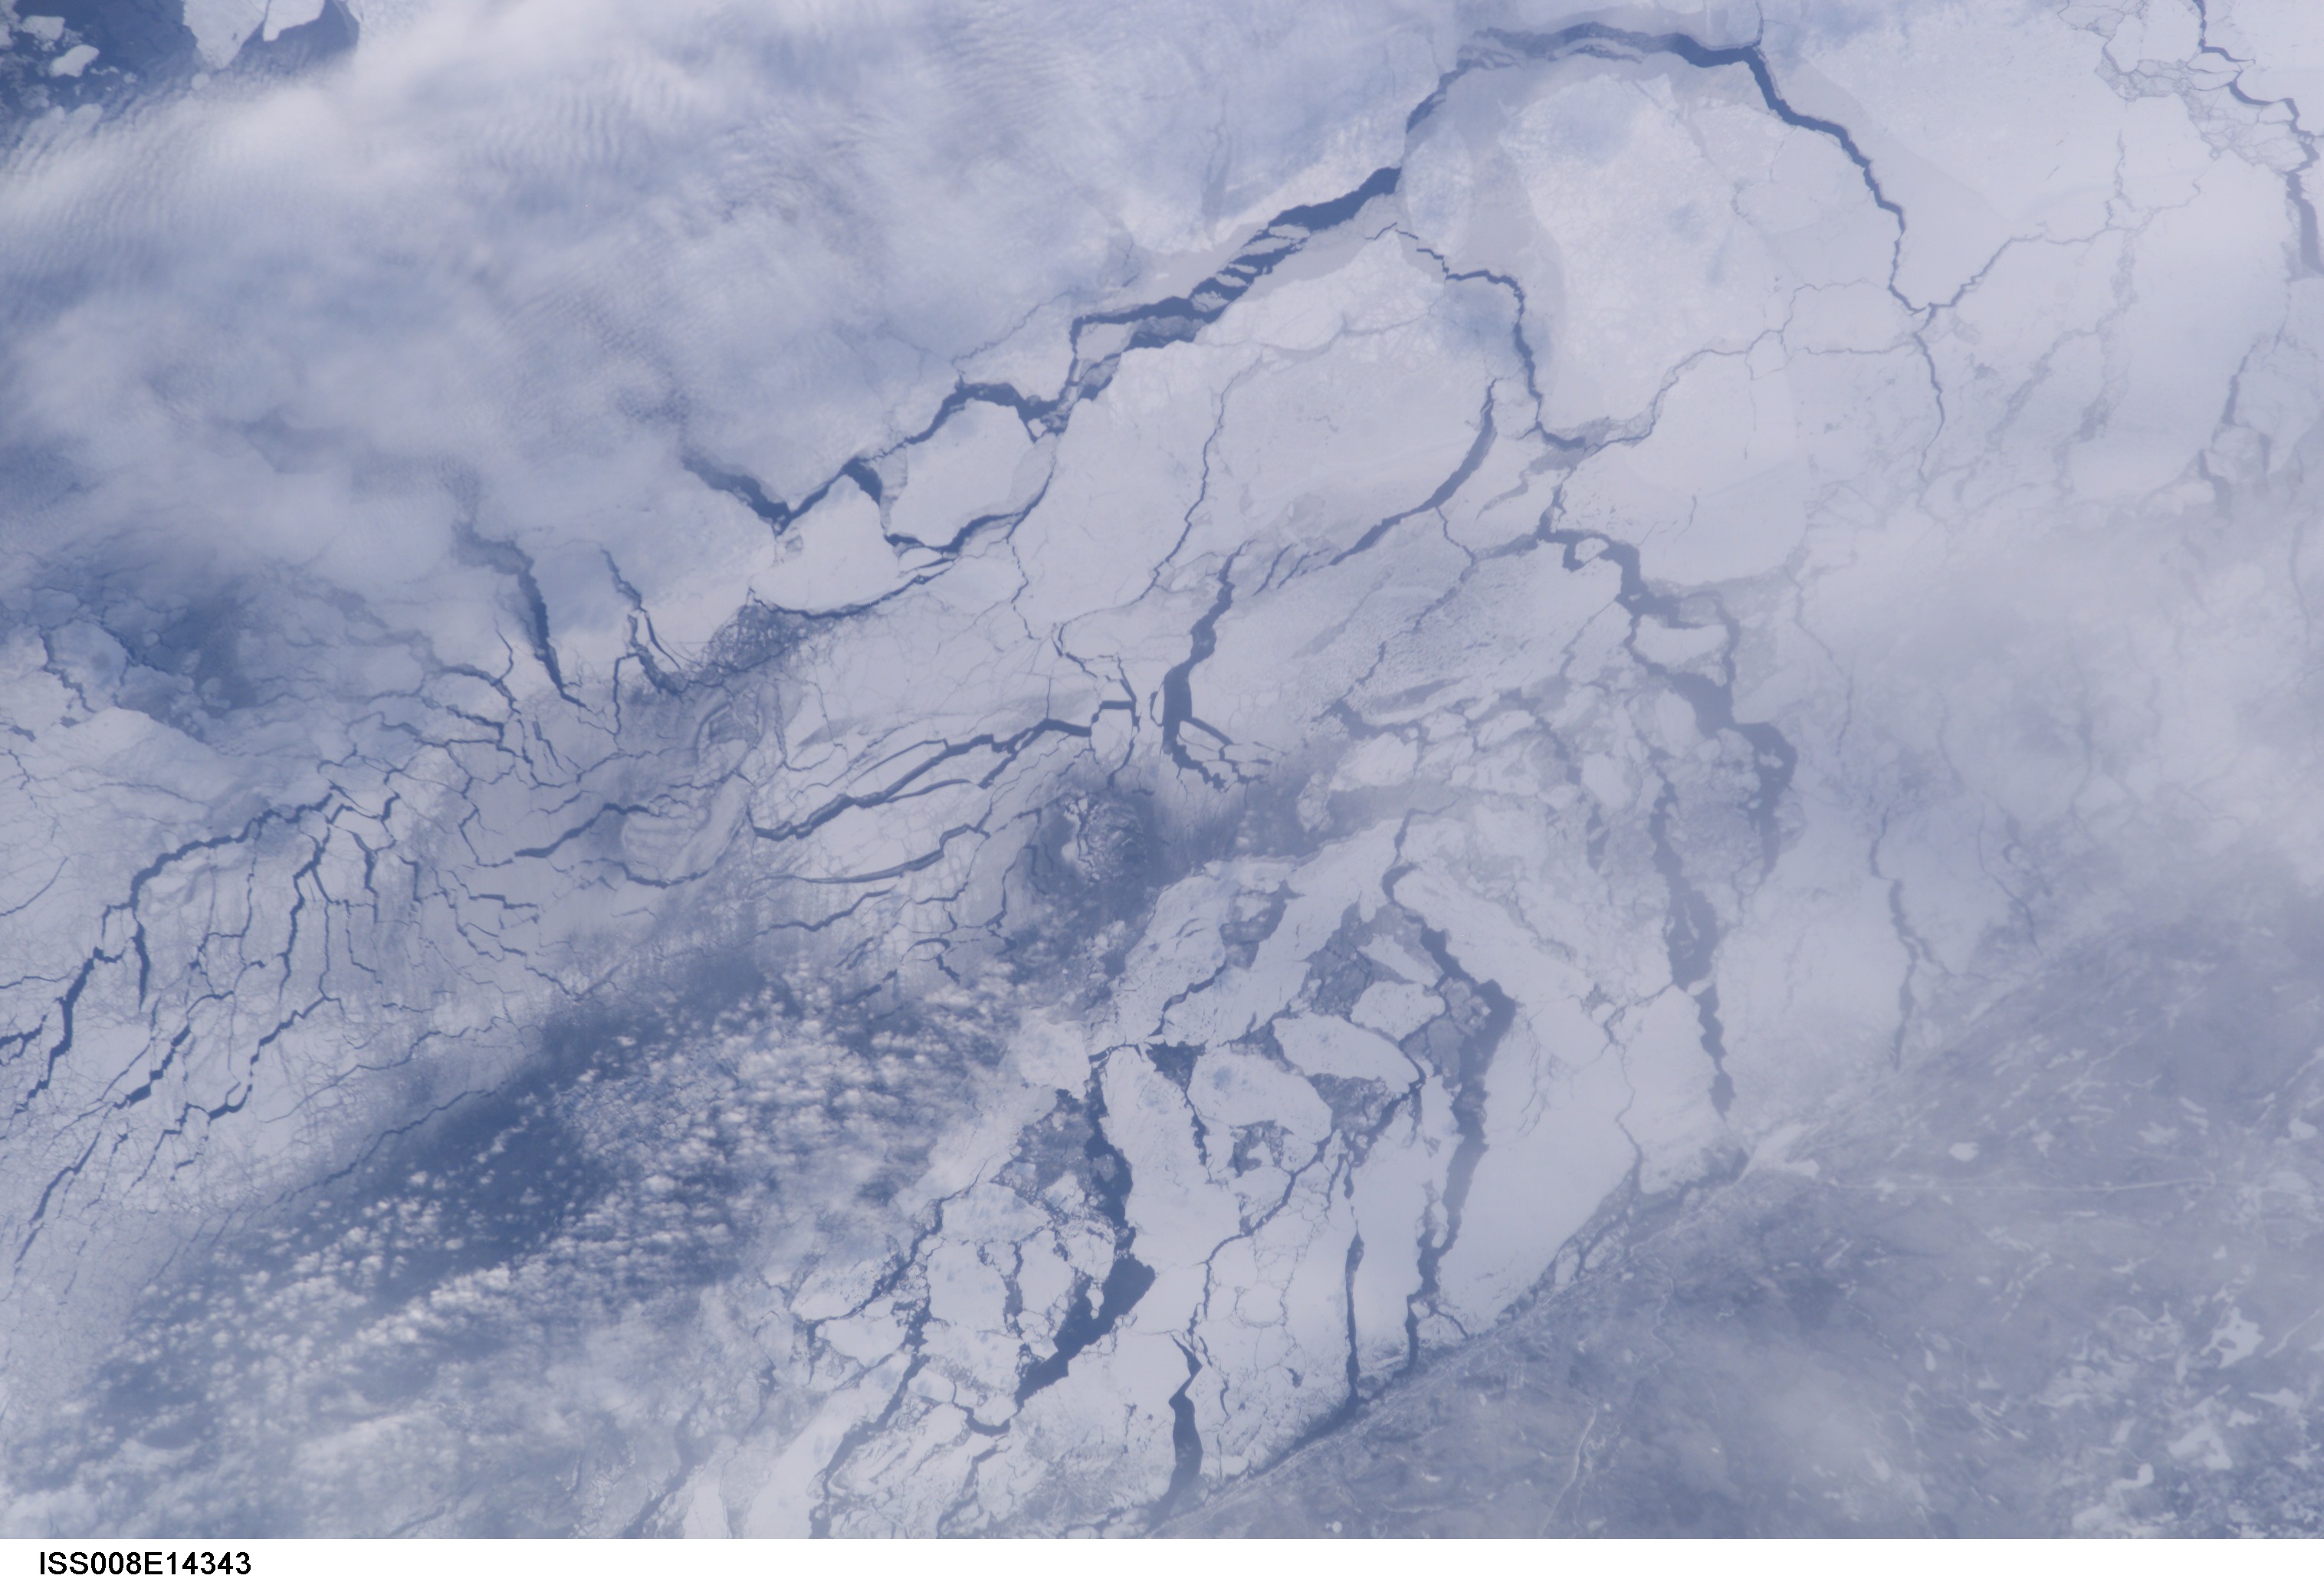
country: USA-MINNESOTA
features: LAKE SUPERIOR, ICE RAFTS, SHORE
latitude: 47.5
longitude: -90.0
